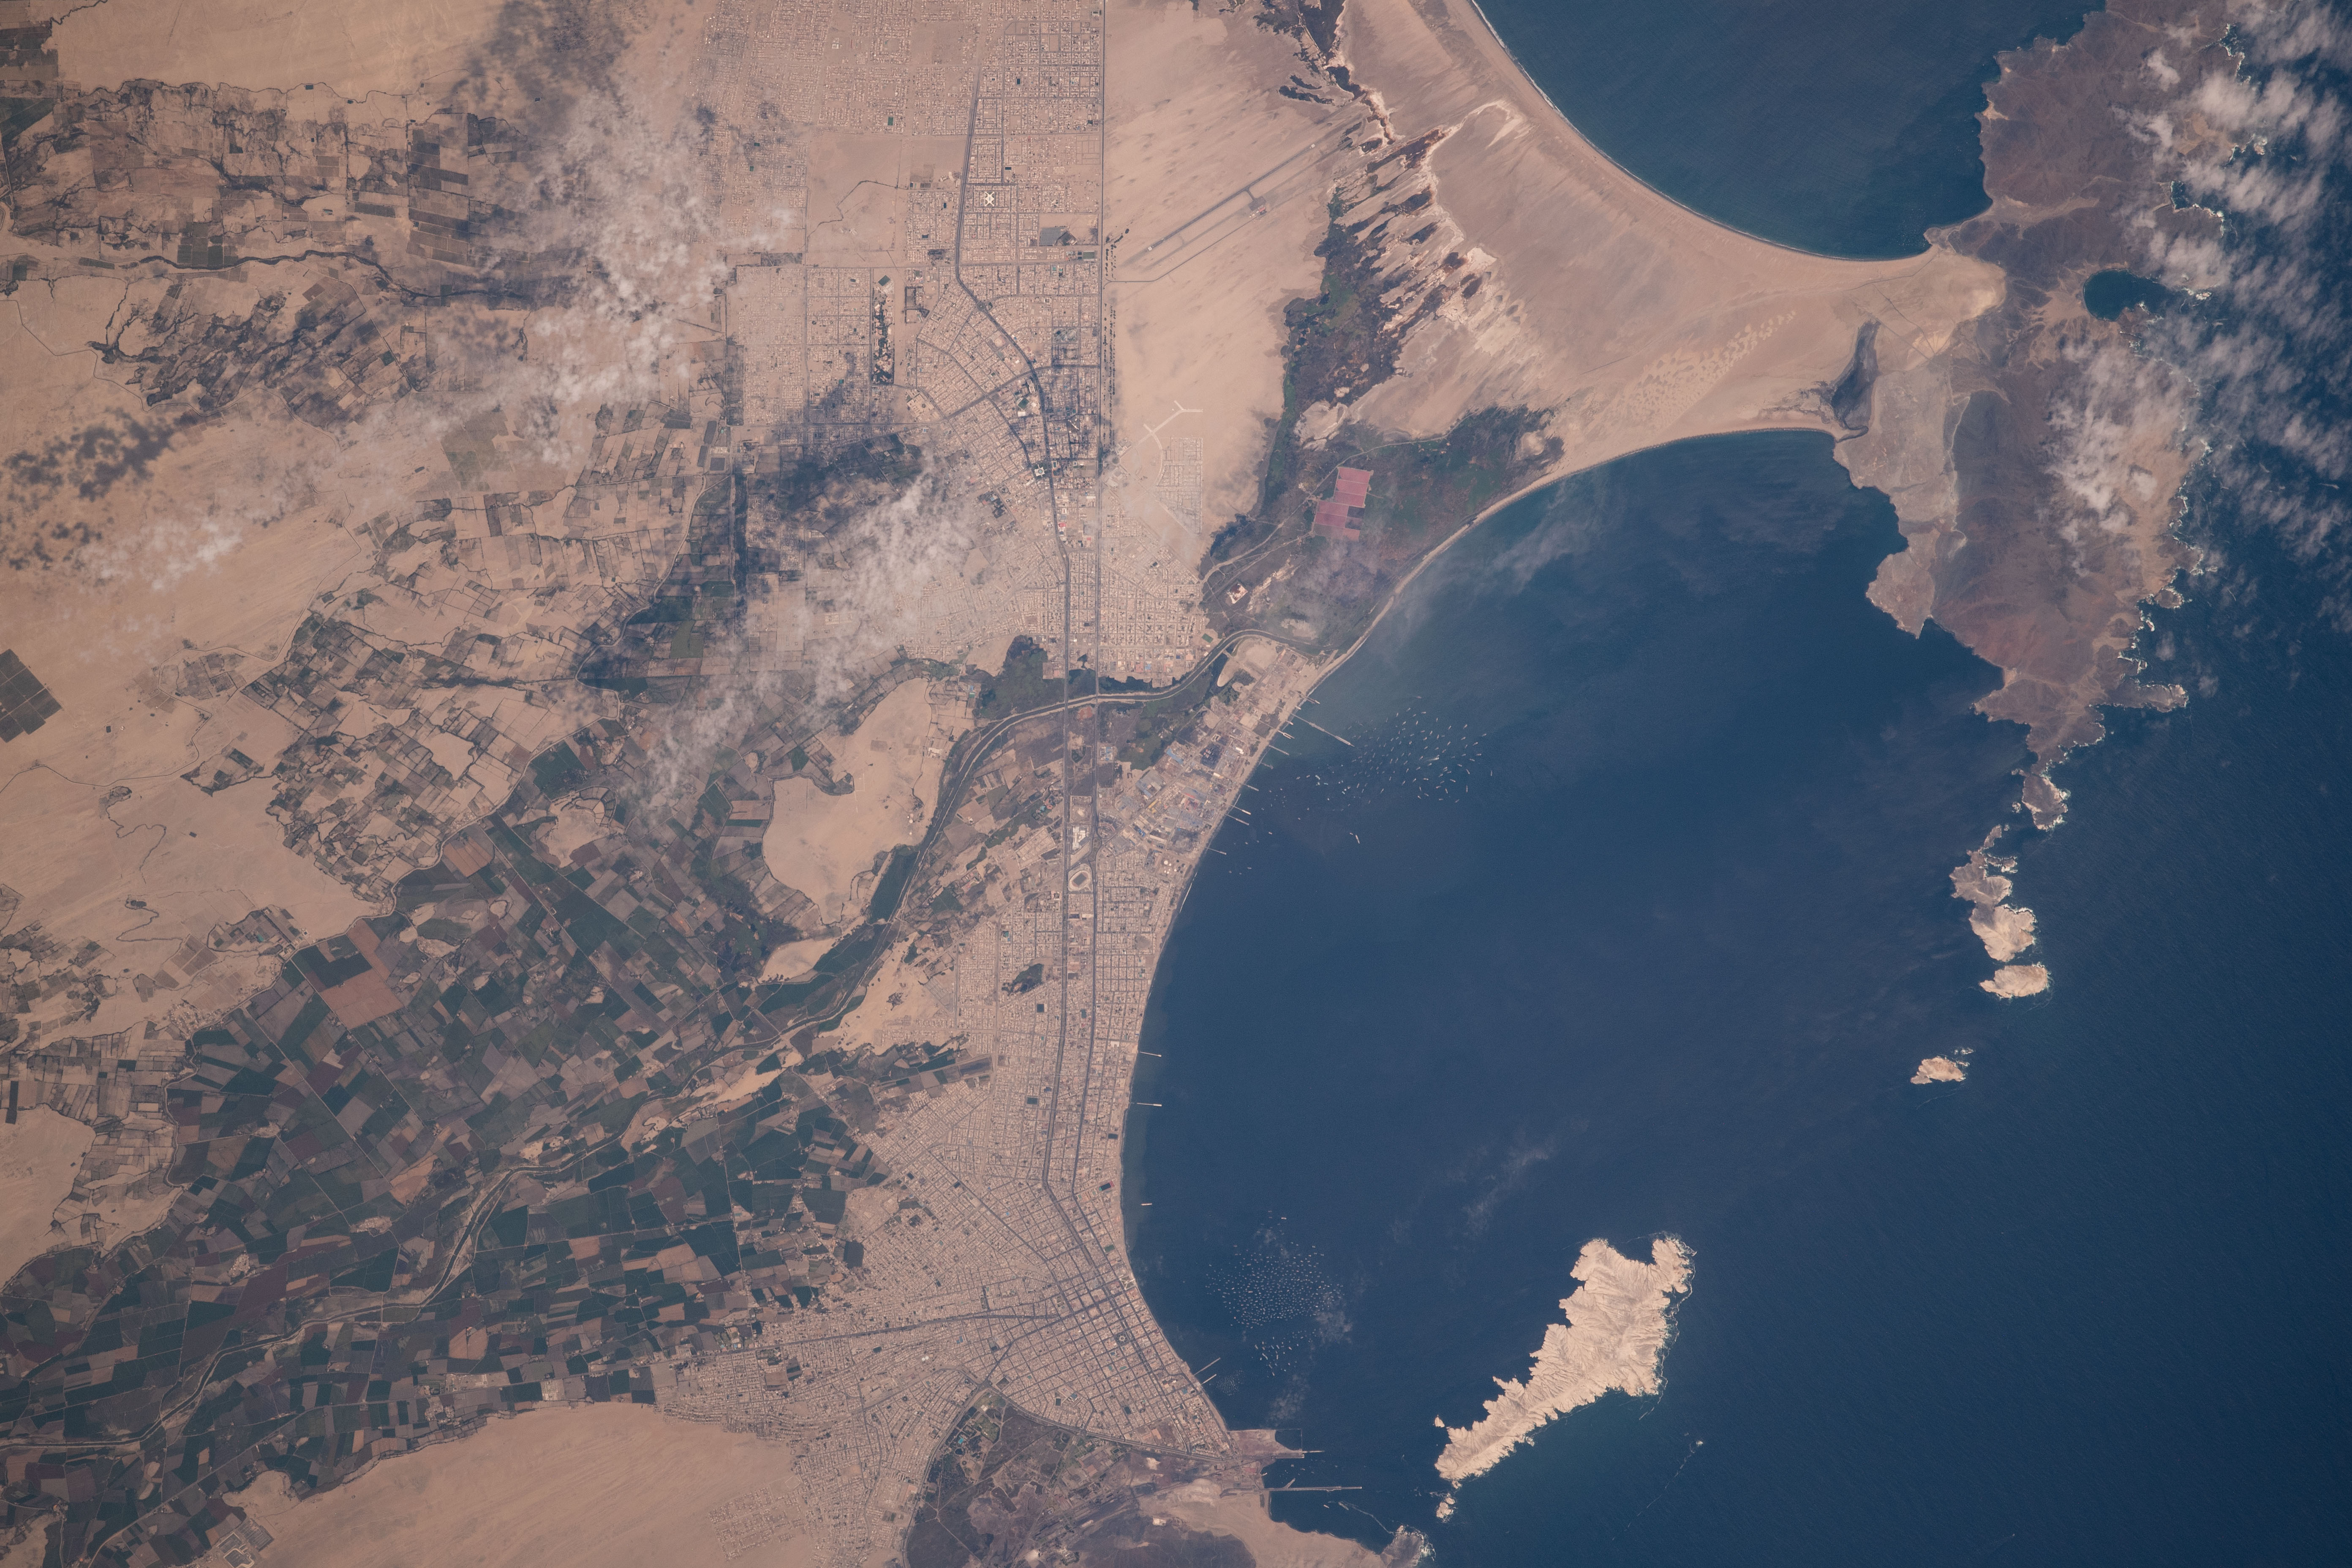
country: PERU
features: CHIMBOTE
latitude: -9.1
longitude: -78.6
